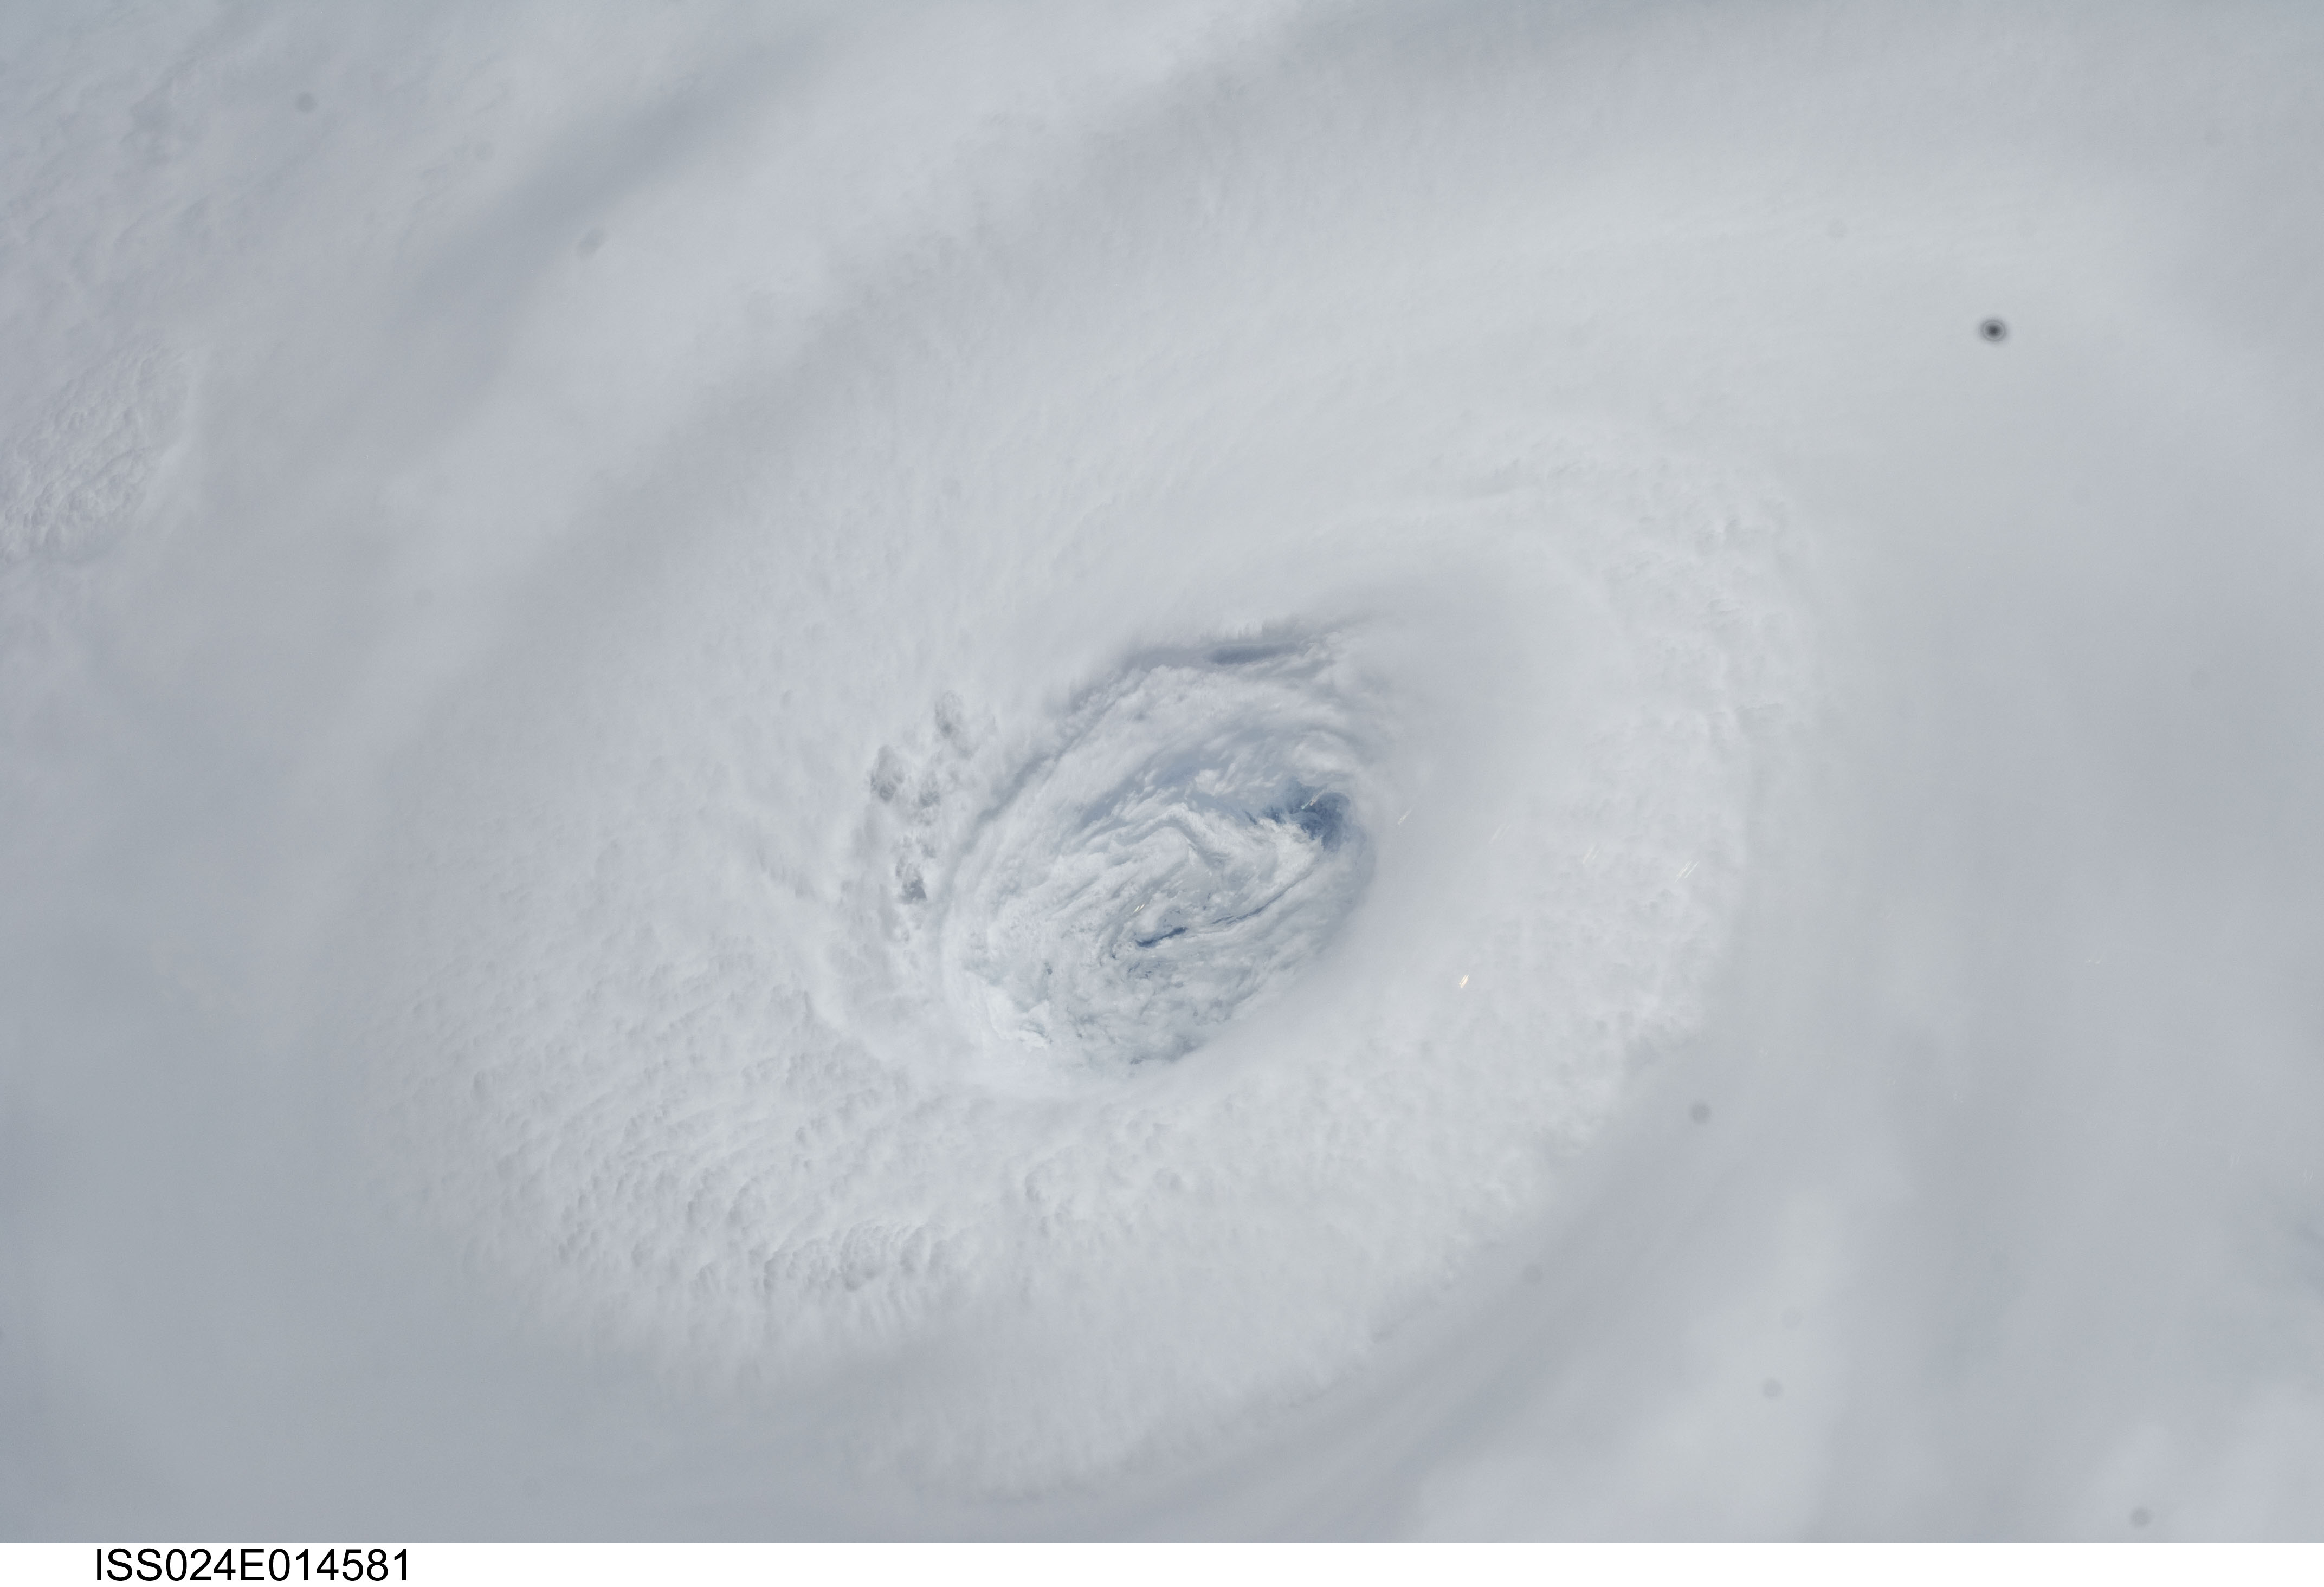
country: ATLANTIC OCEAN
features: HURRICANE IGOR, EYE STRUCTURE, SPIRAL BANDS
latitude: 18.5
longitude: -52.5
